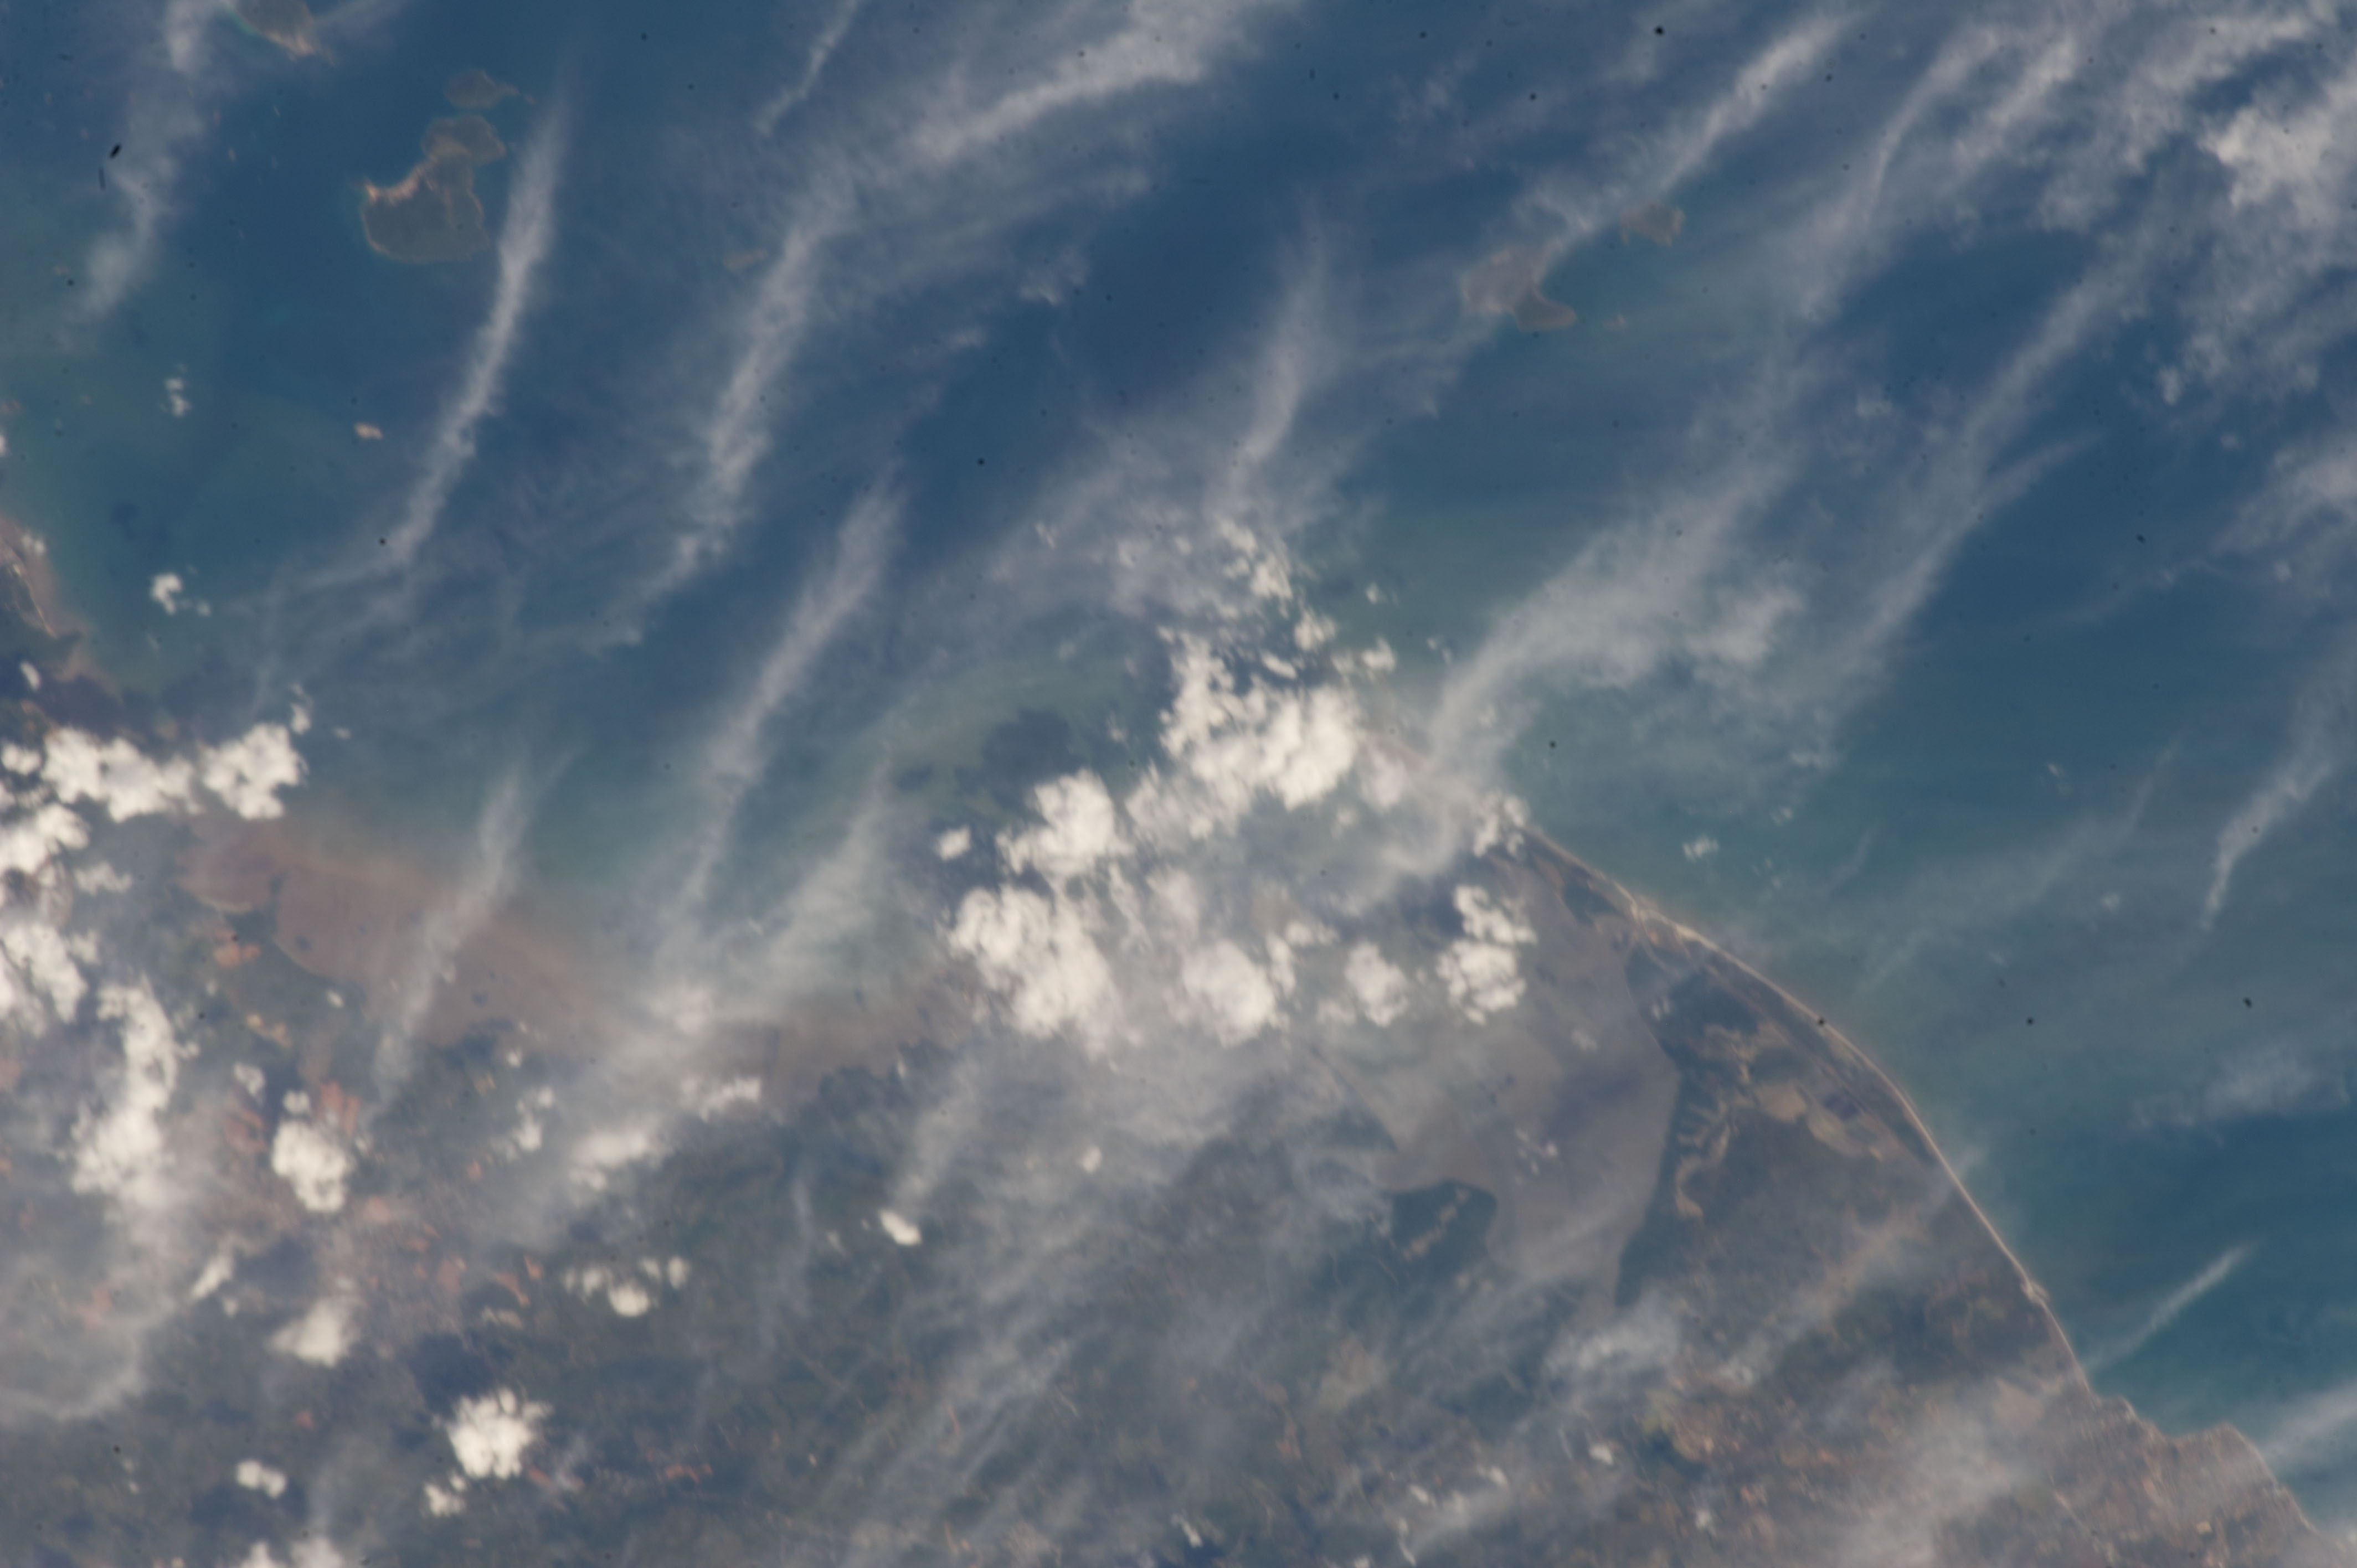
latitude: 8.5
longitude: -79.5
